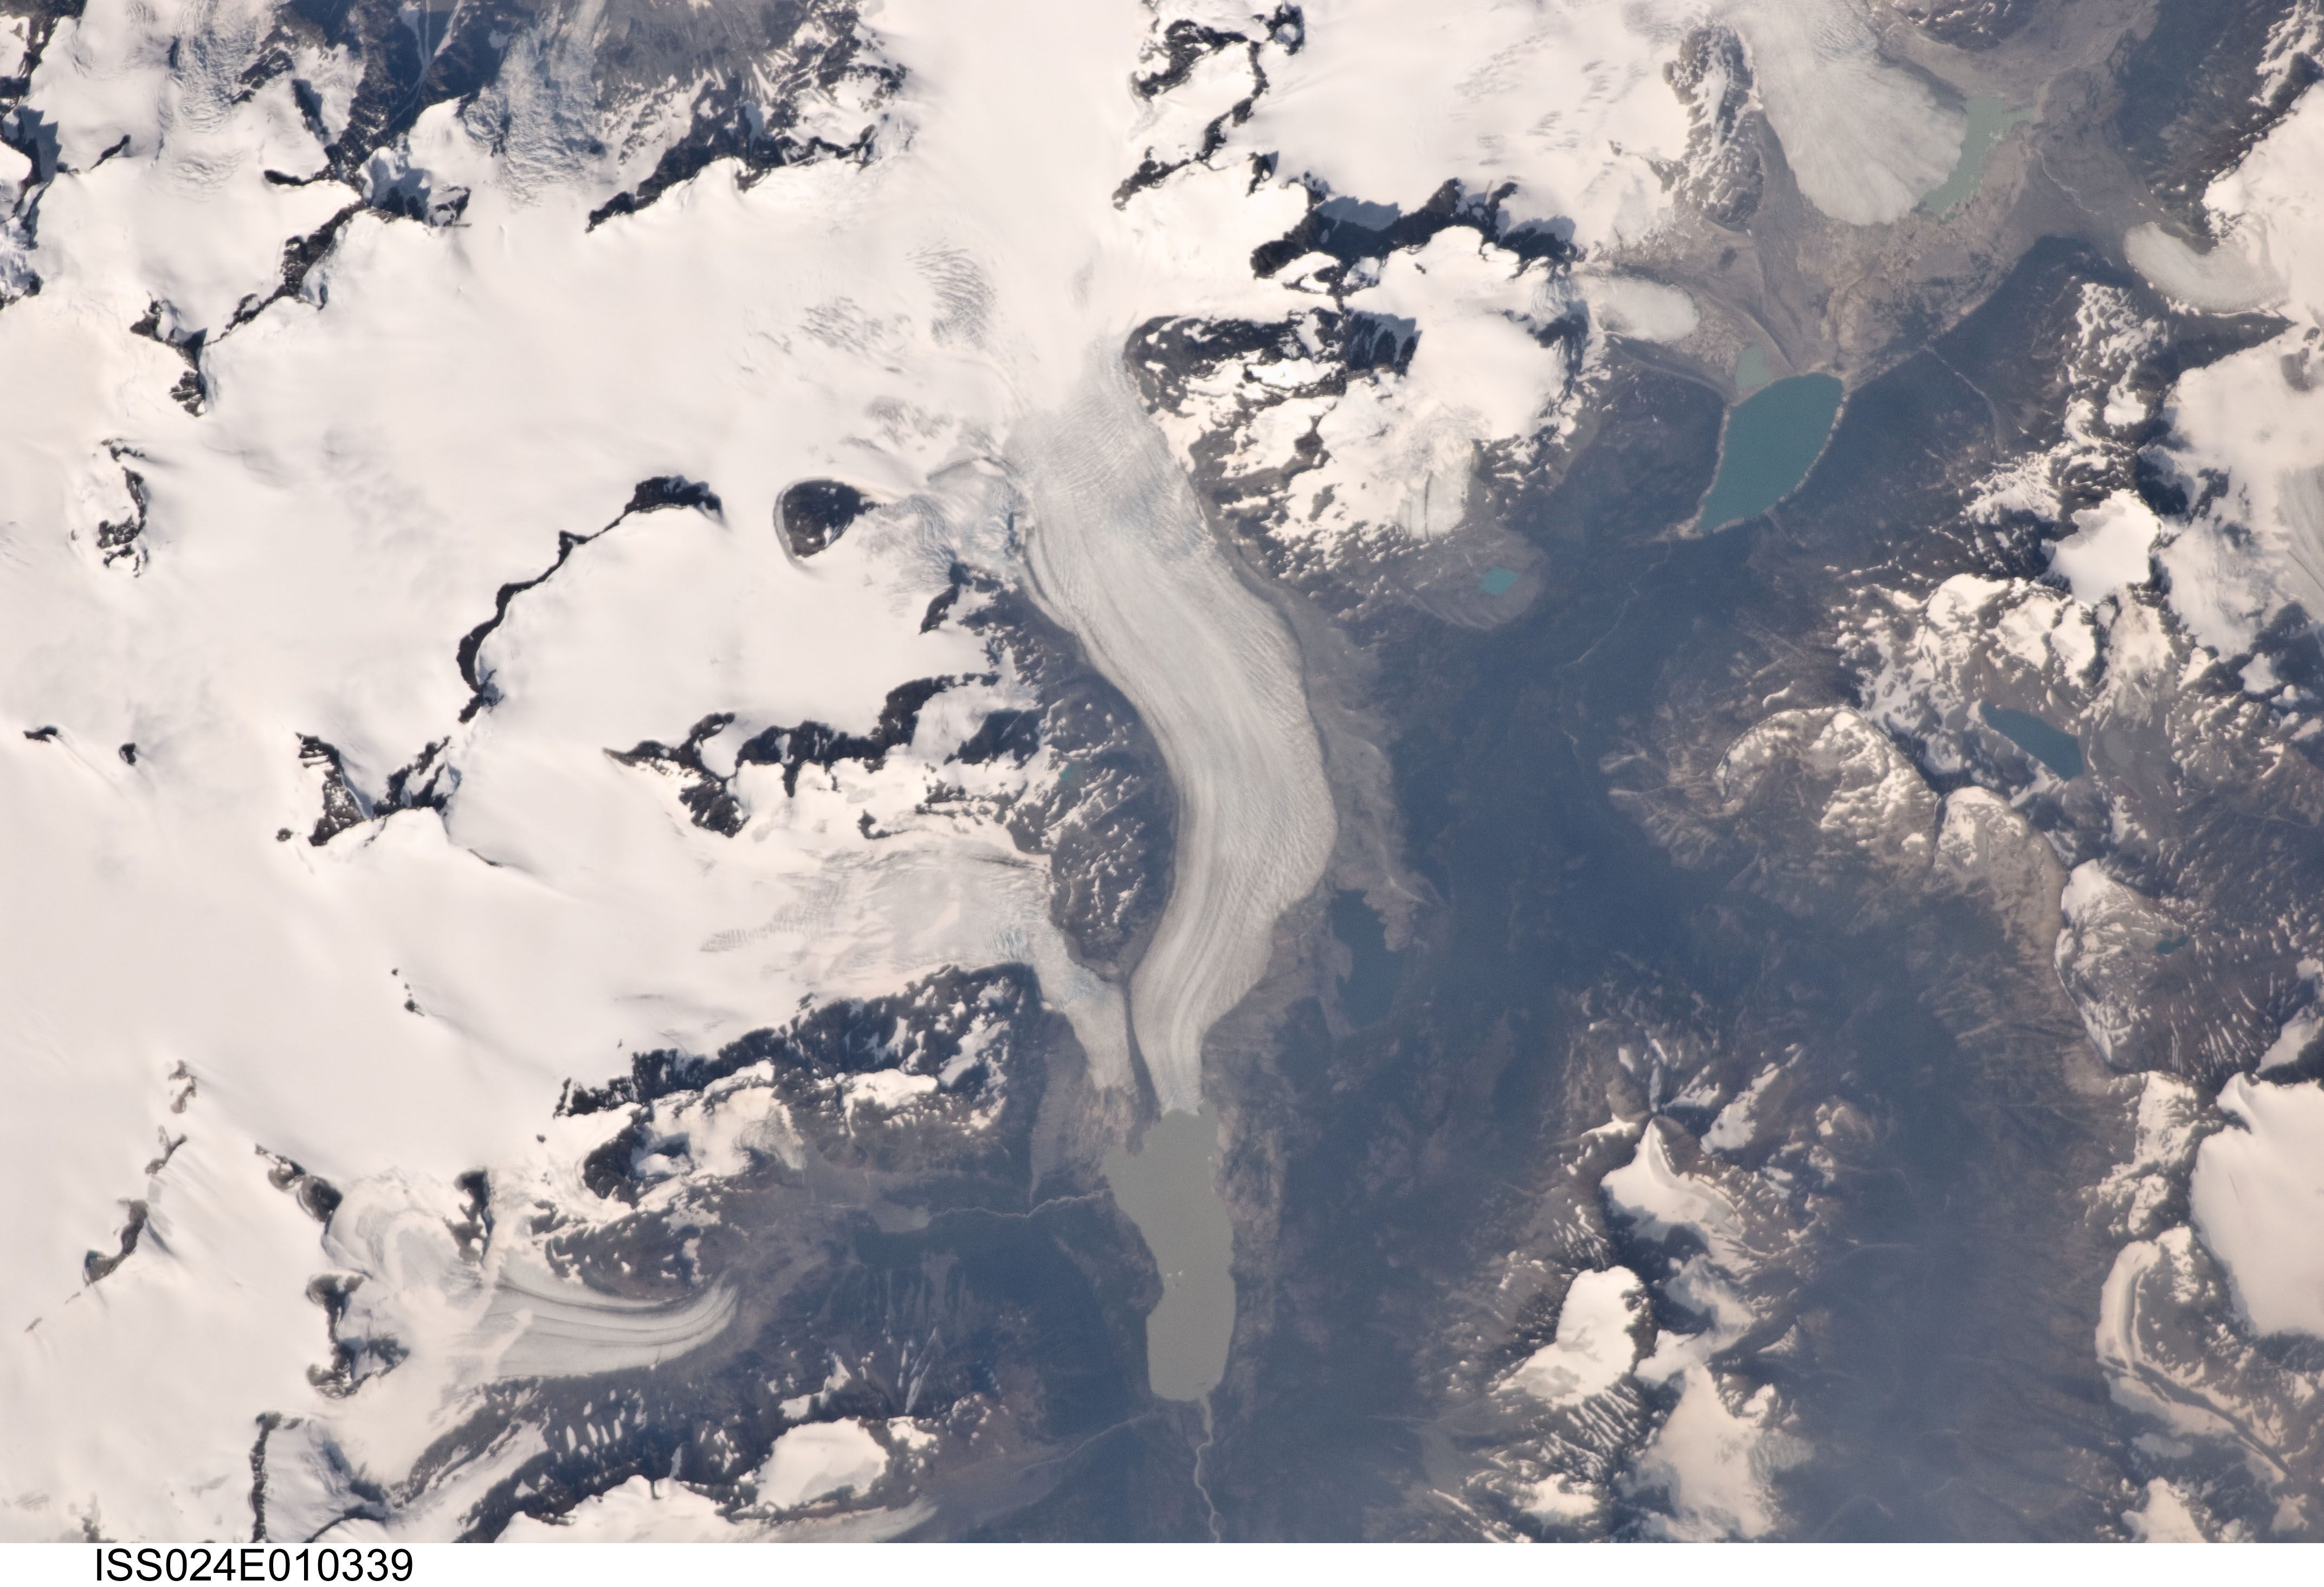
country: CANADA-BC
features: MONARCH ICEFIELD, JACOBSEN GL.
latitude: 52.0
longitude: -126.1
